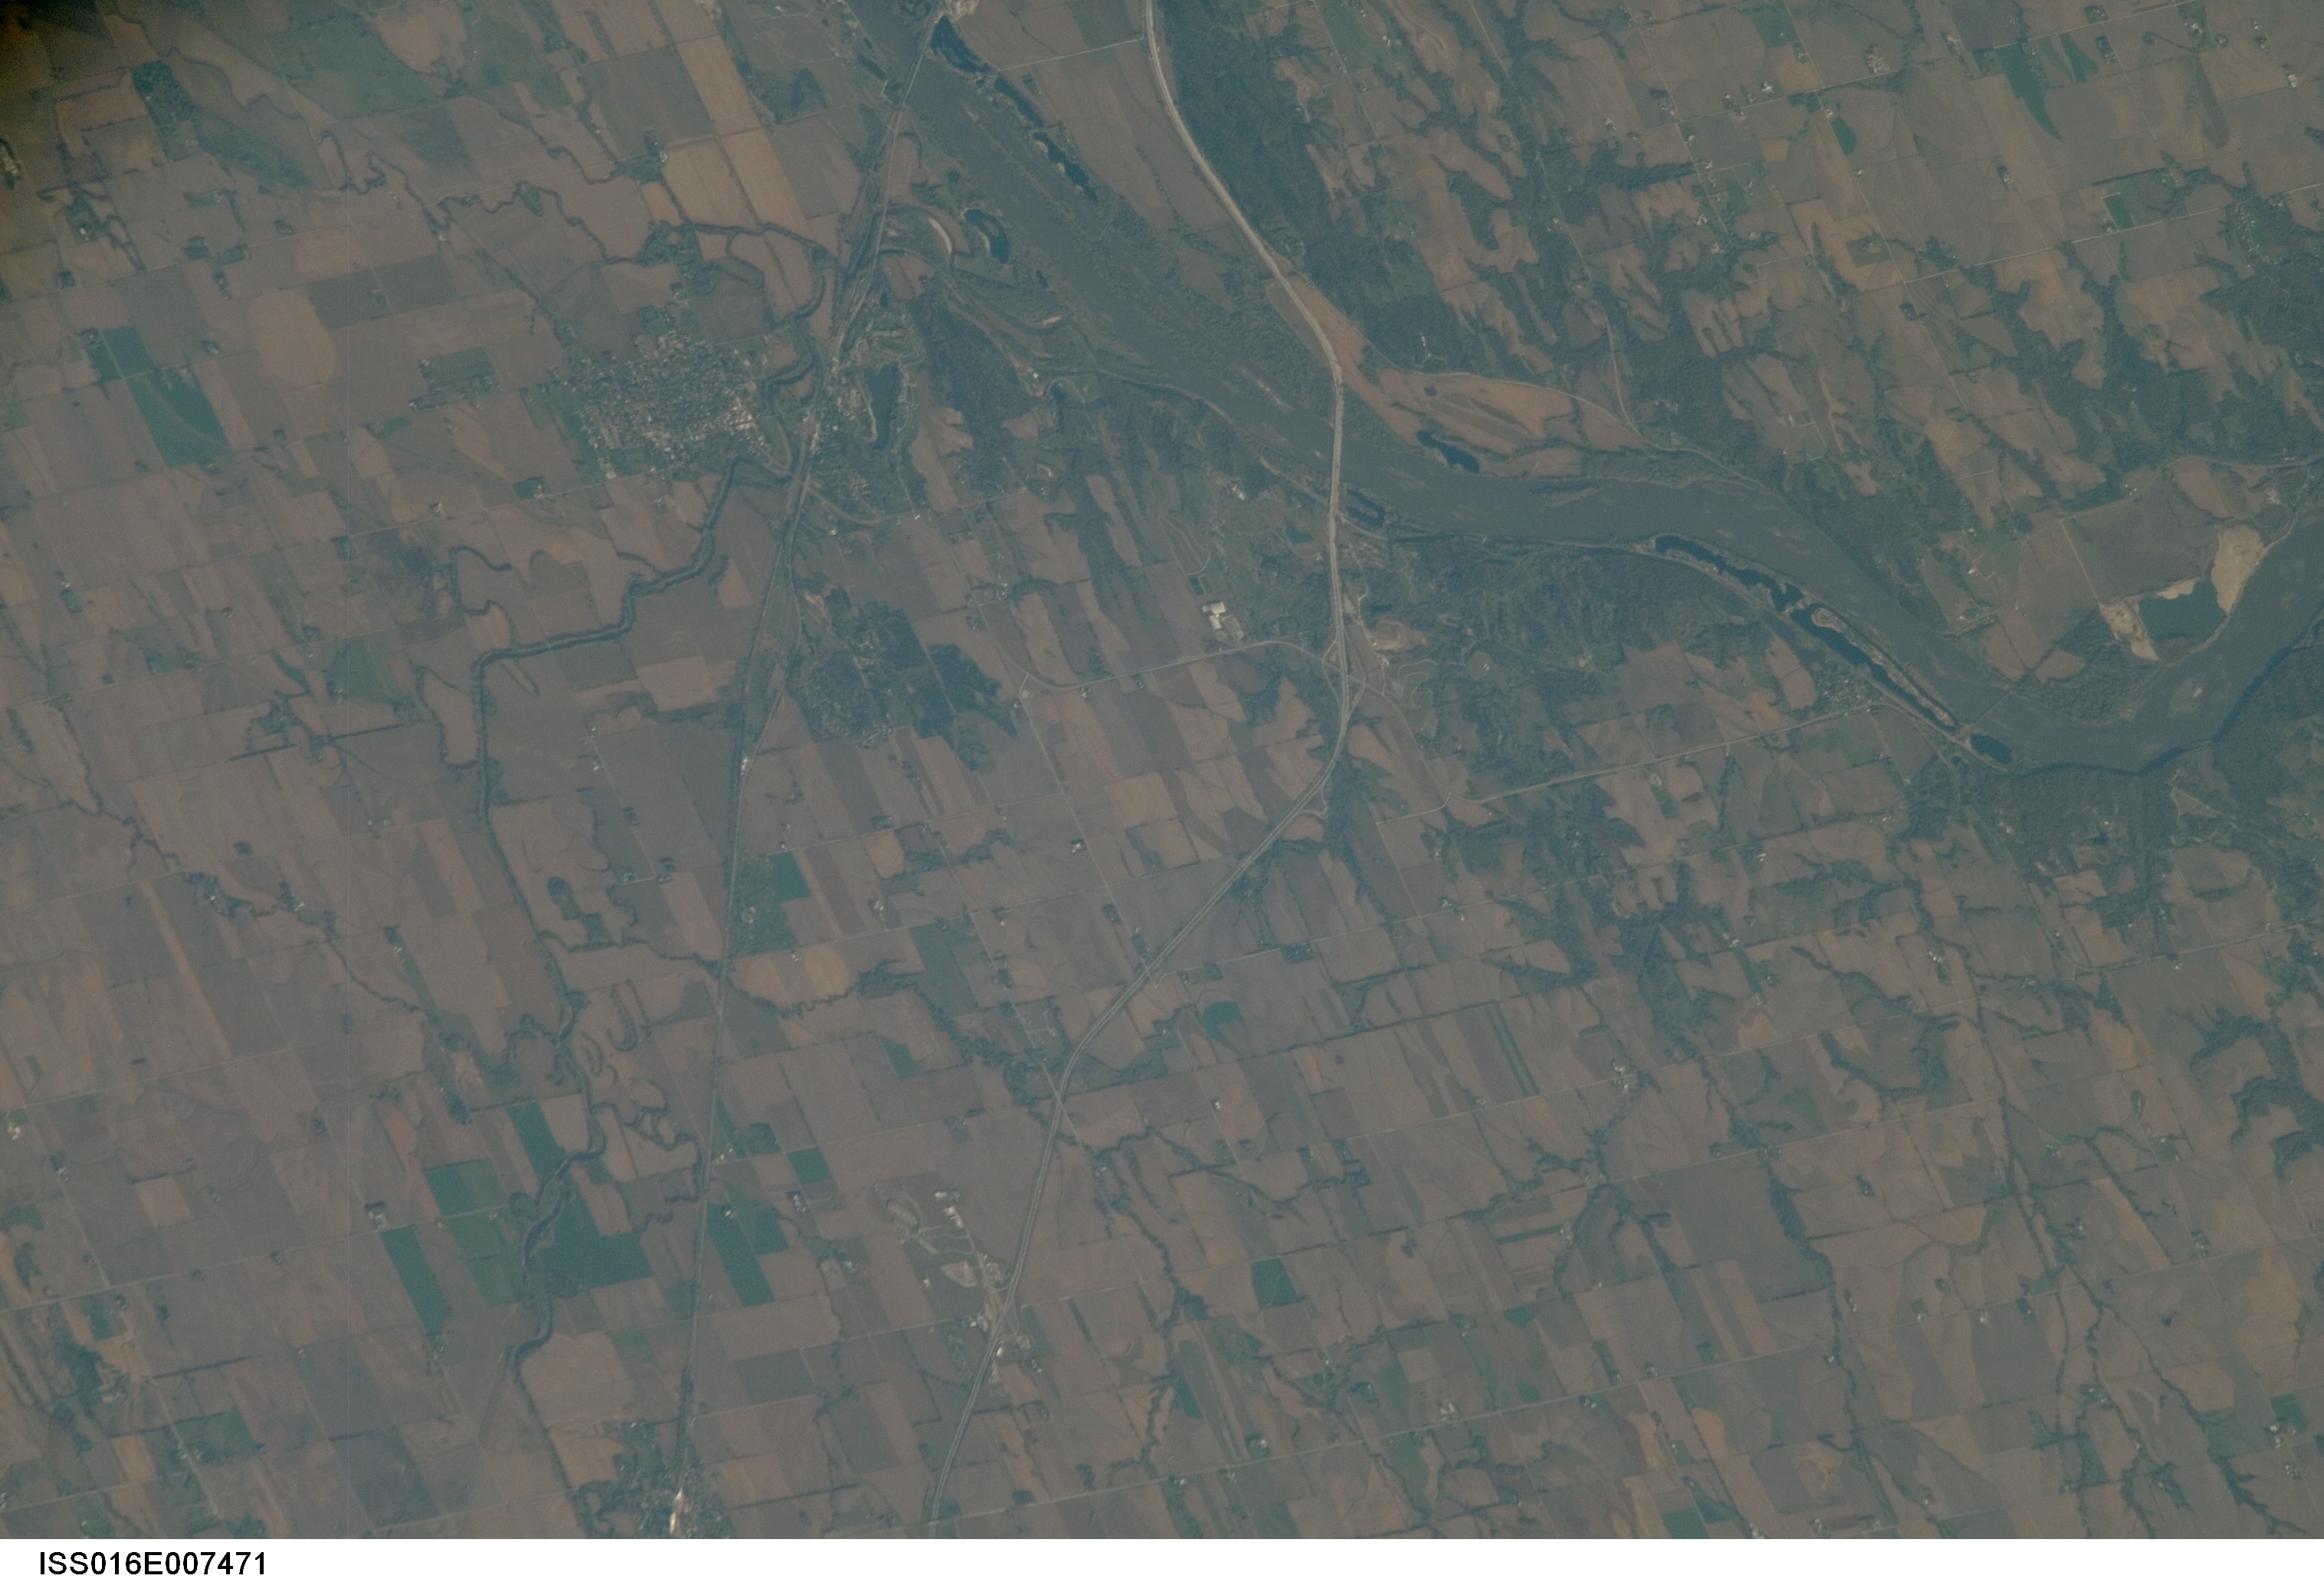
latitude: 41.0
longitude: -96.3
